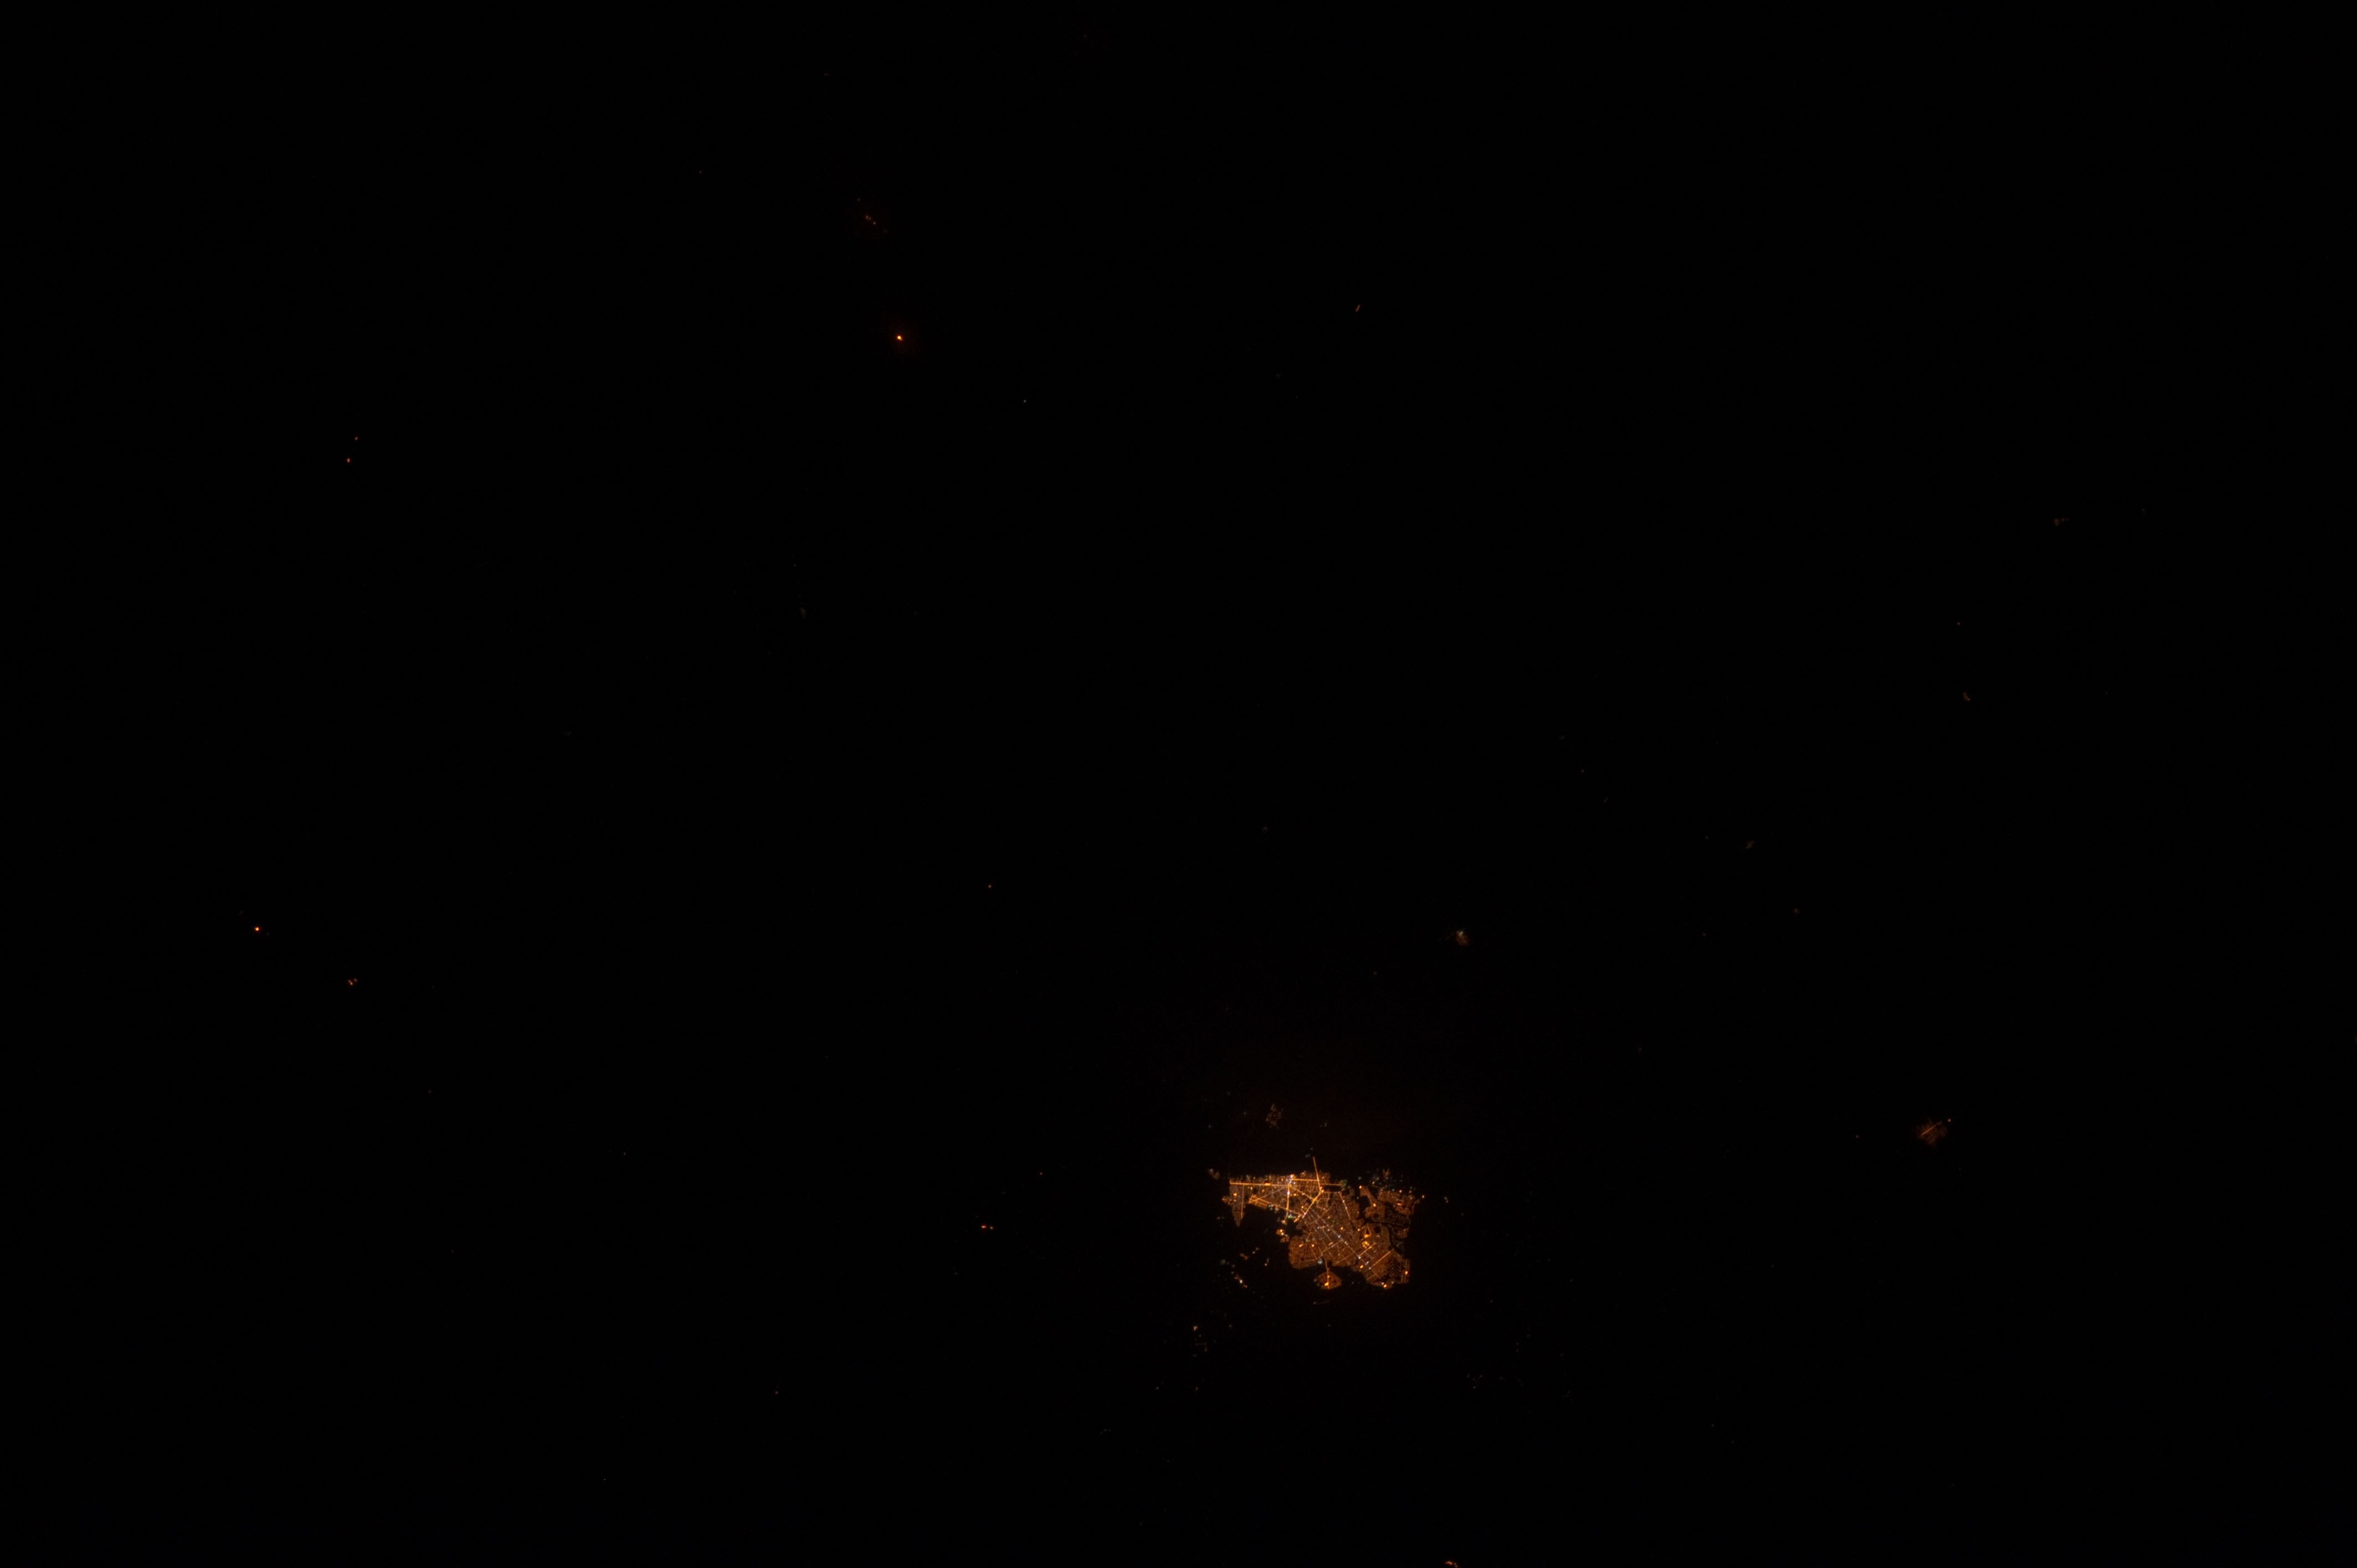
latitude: 2.8
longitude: -60.7
